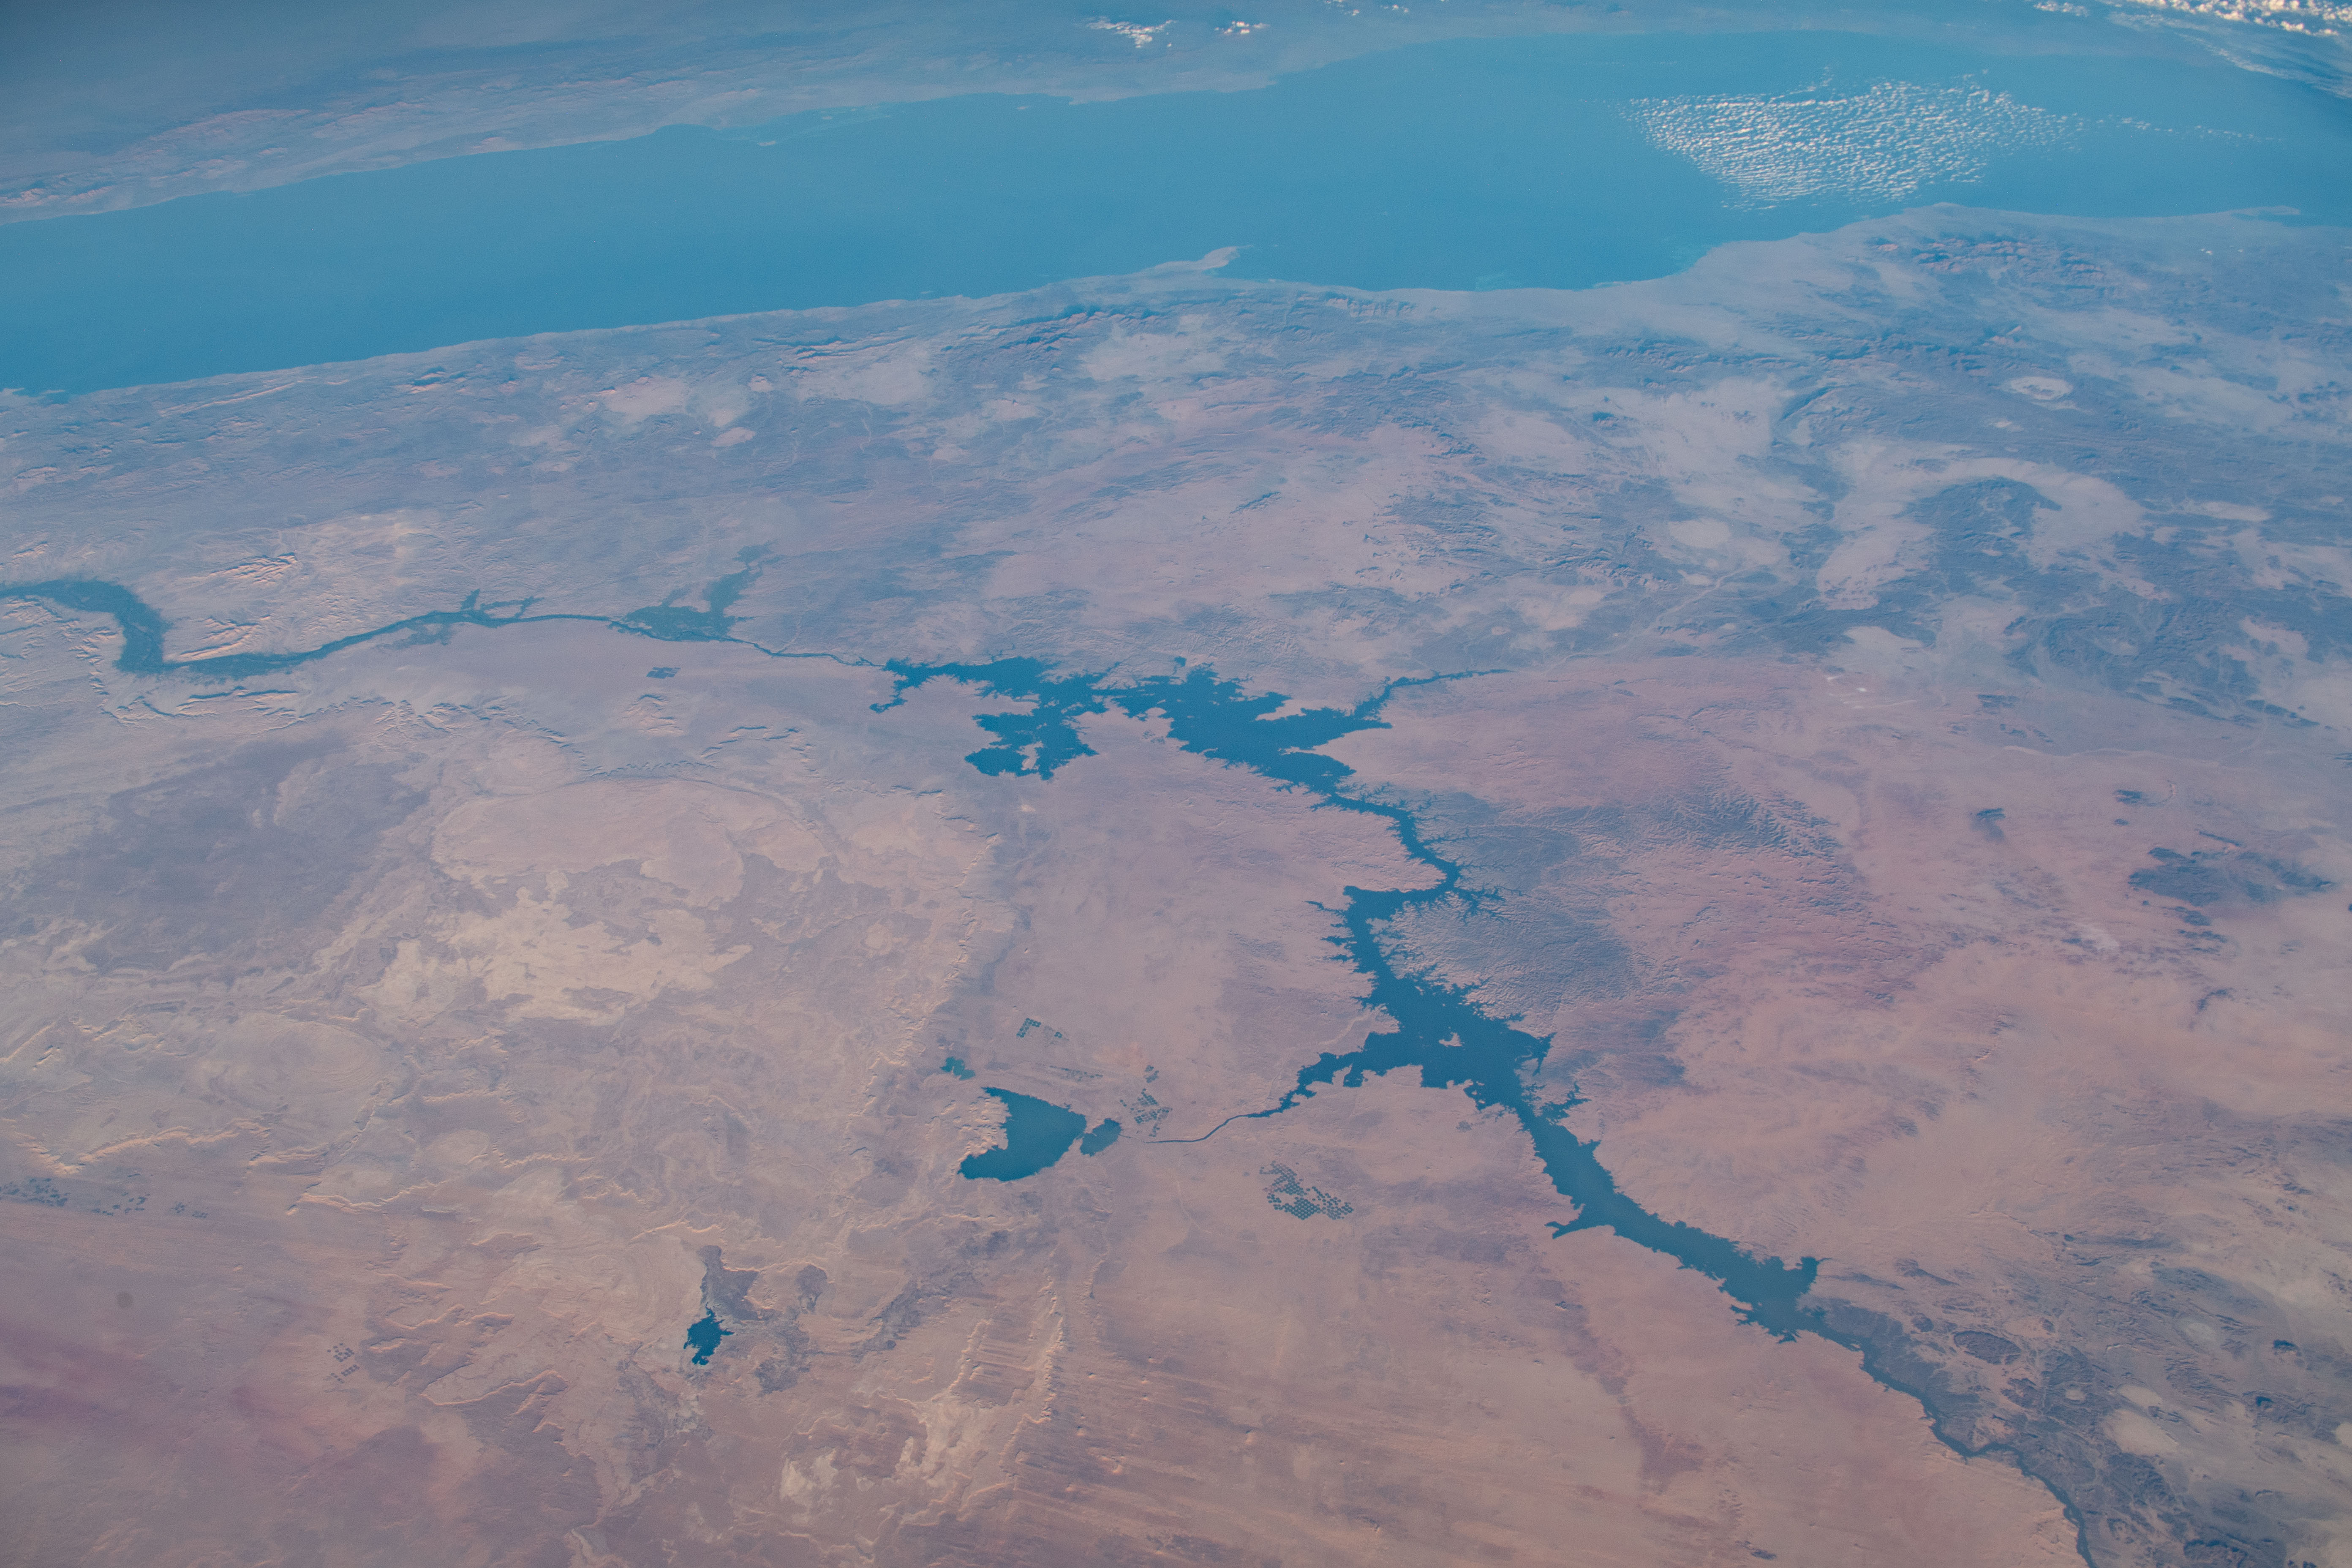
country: EGYPT
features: LAKE NASEER, ASWAN LAKE, NILE RIVER, RED SEA
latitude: 23.0
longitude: 32.5
